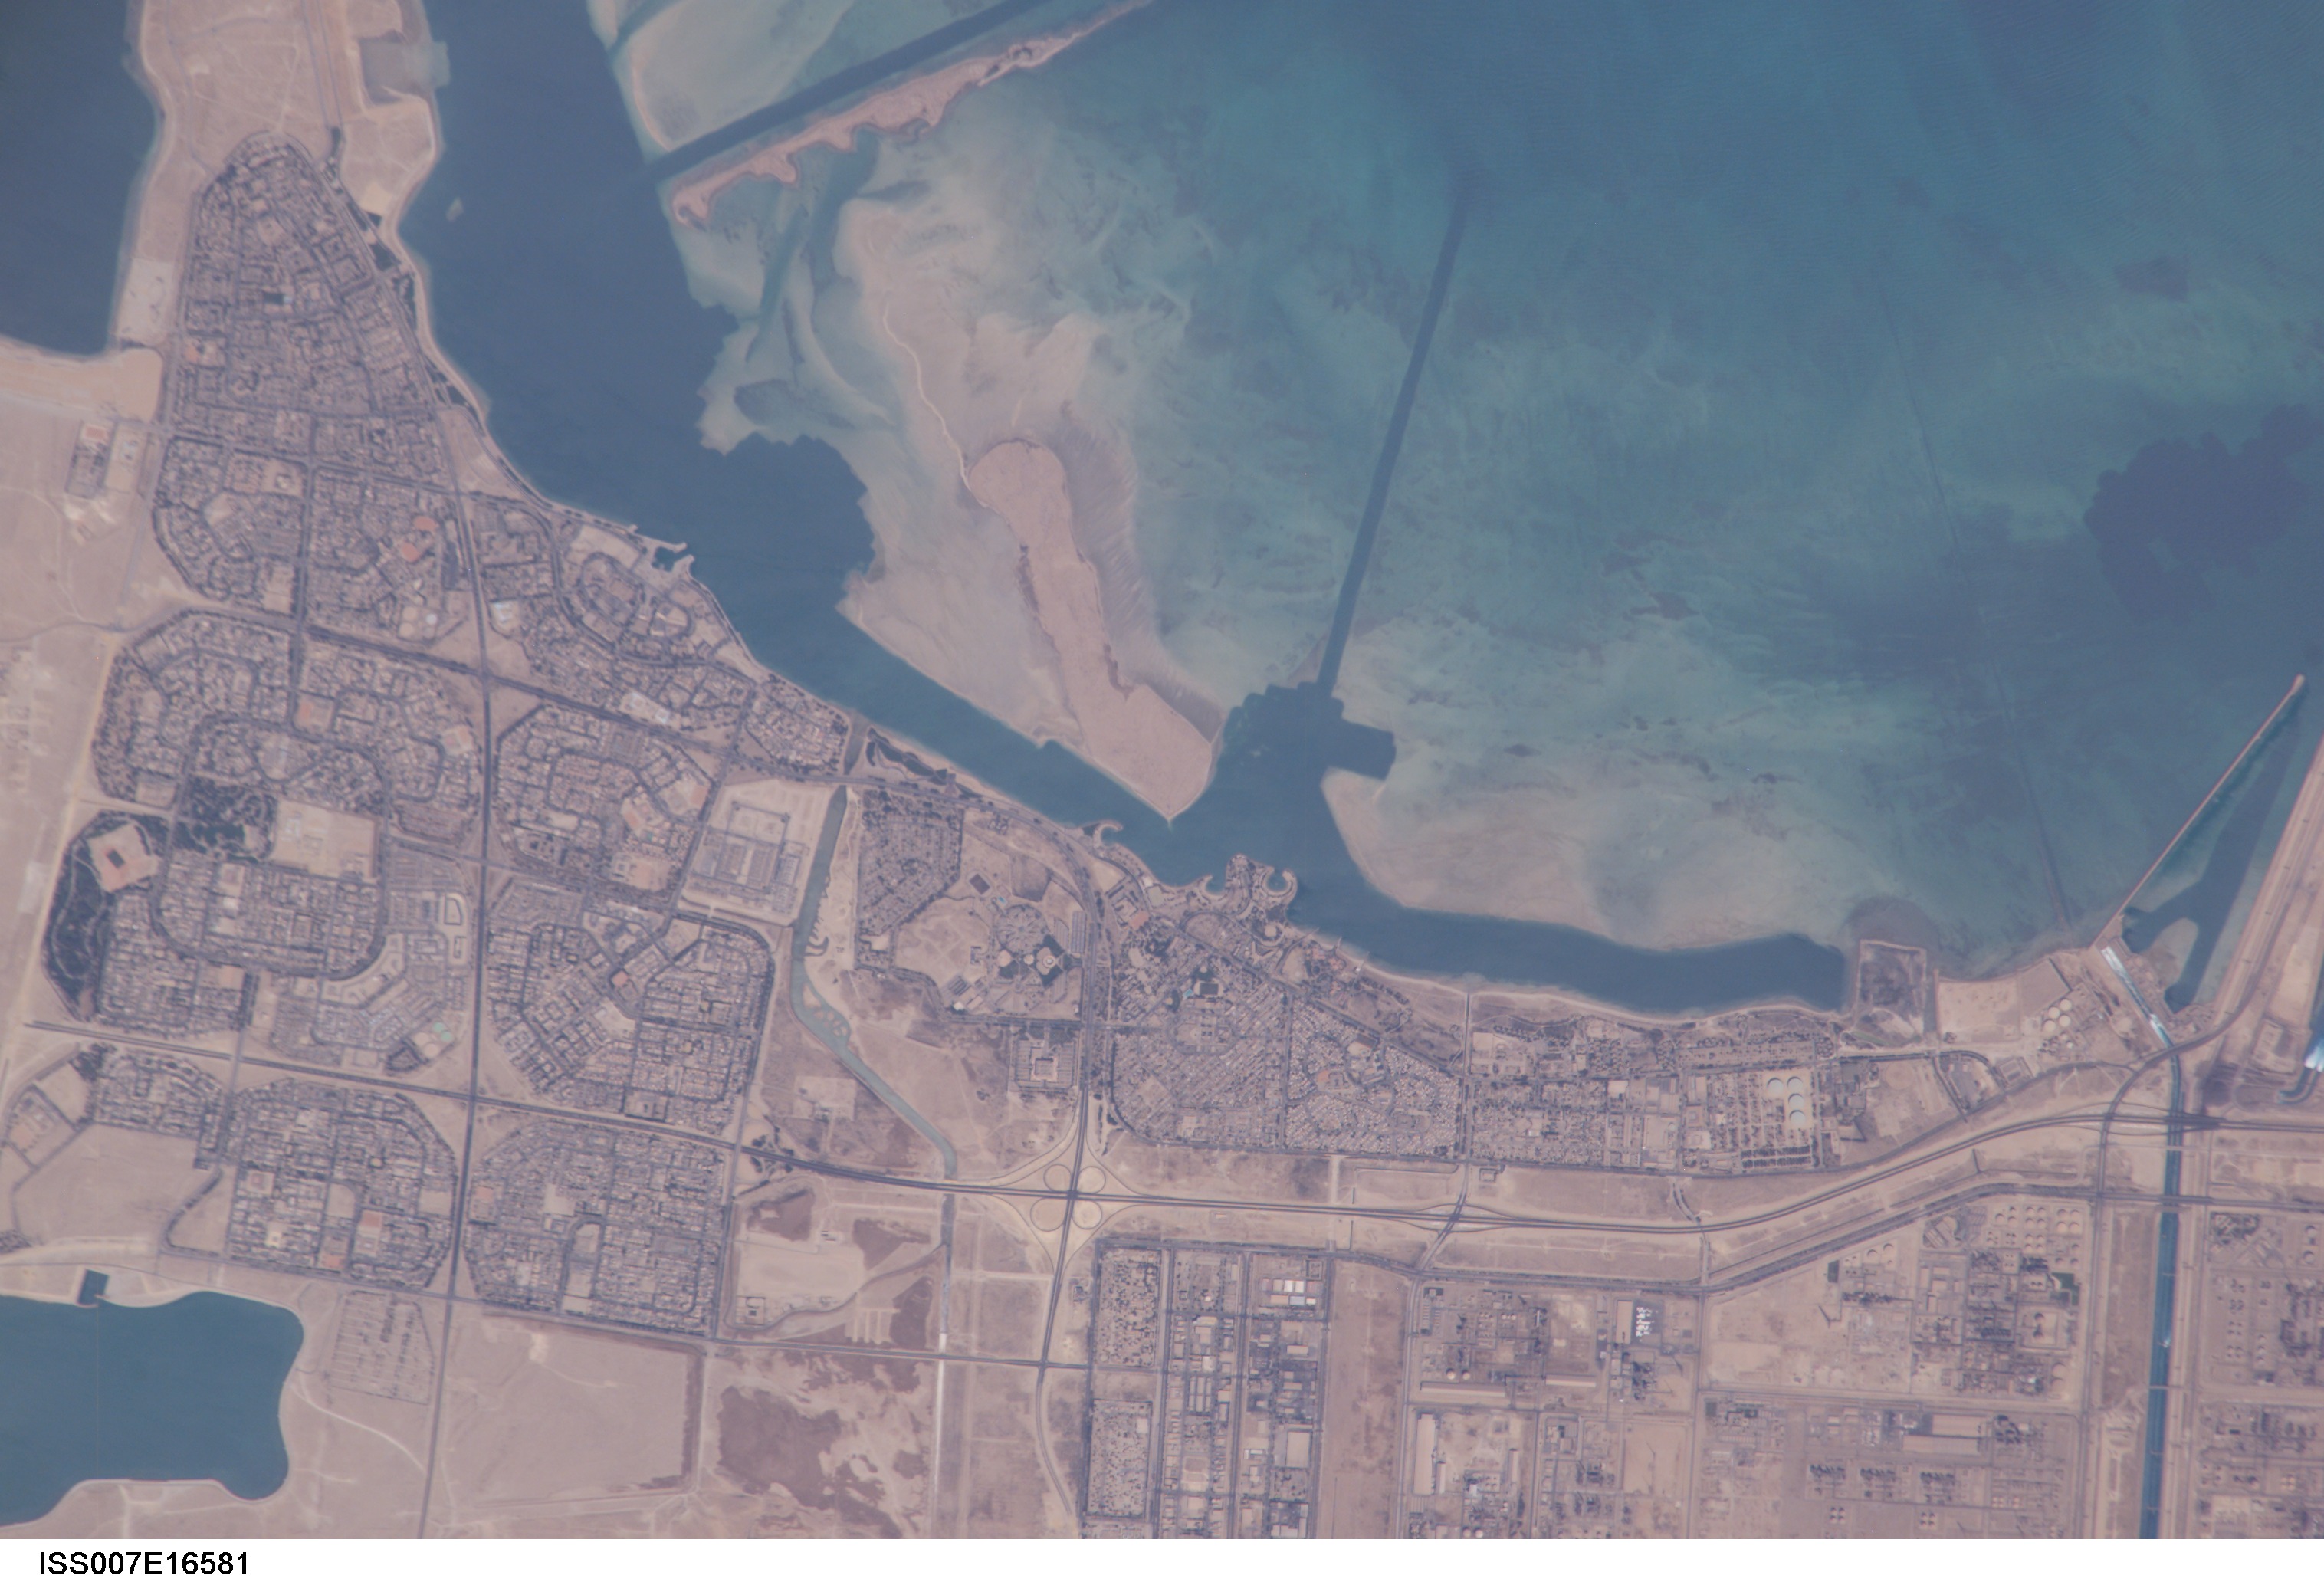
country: SAUDI ARABIA
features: AL JUBAYL, PORT FACILITY
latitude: 27.1
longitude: 49.5
